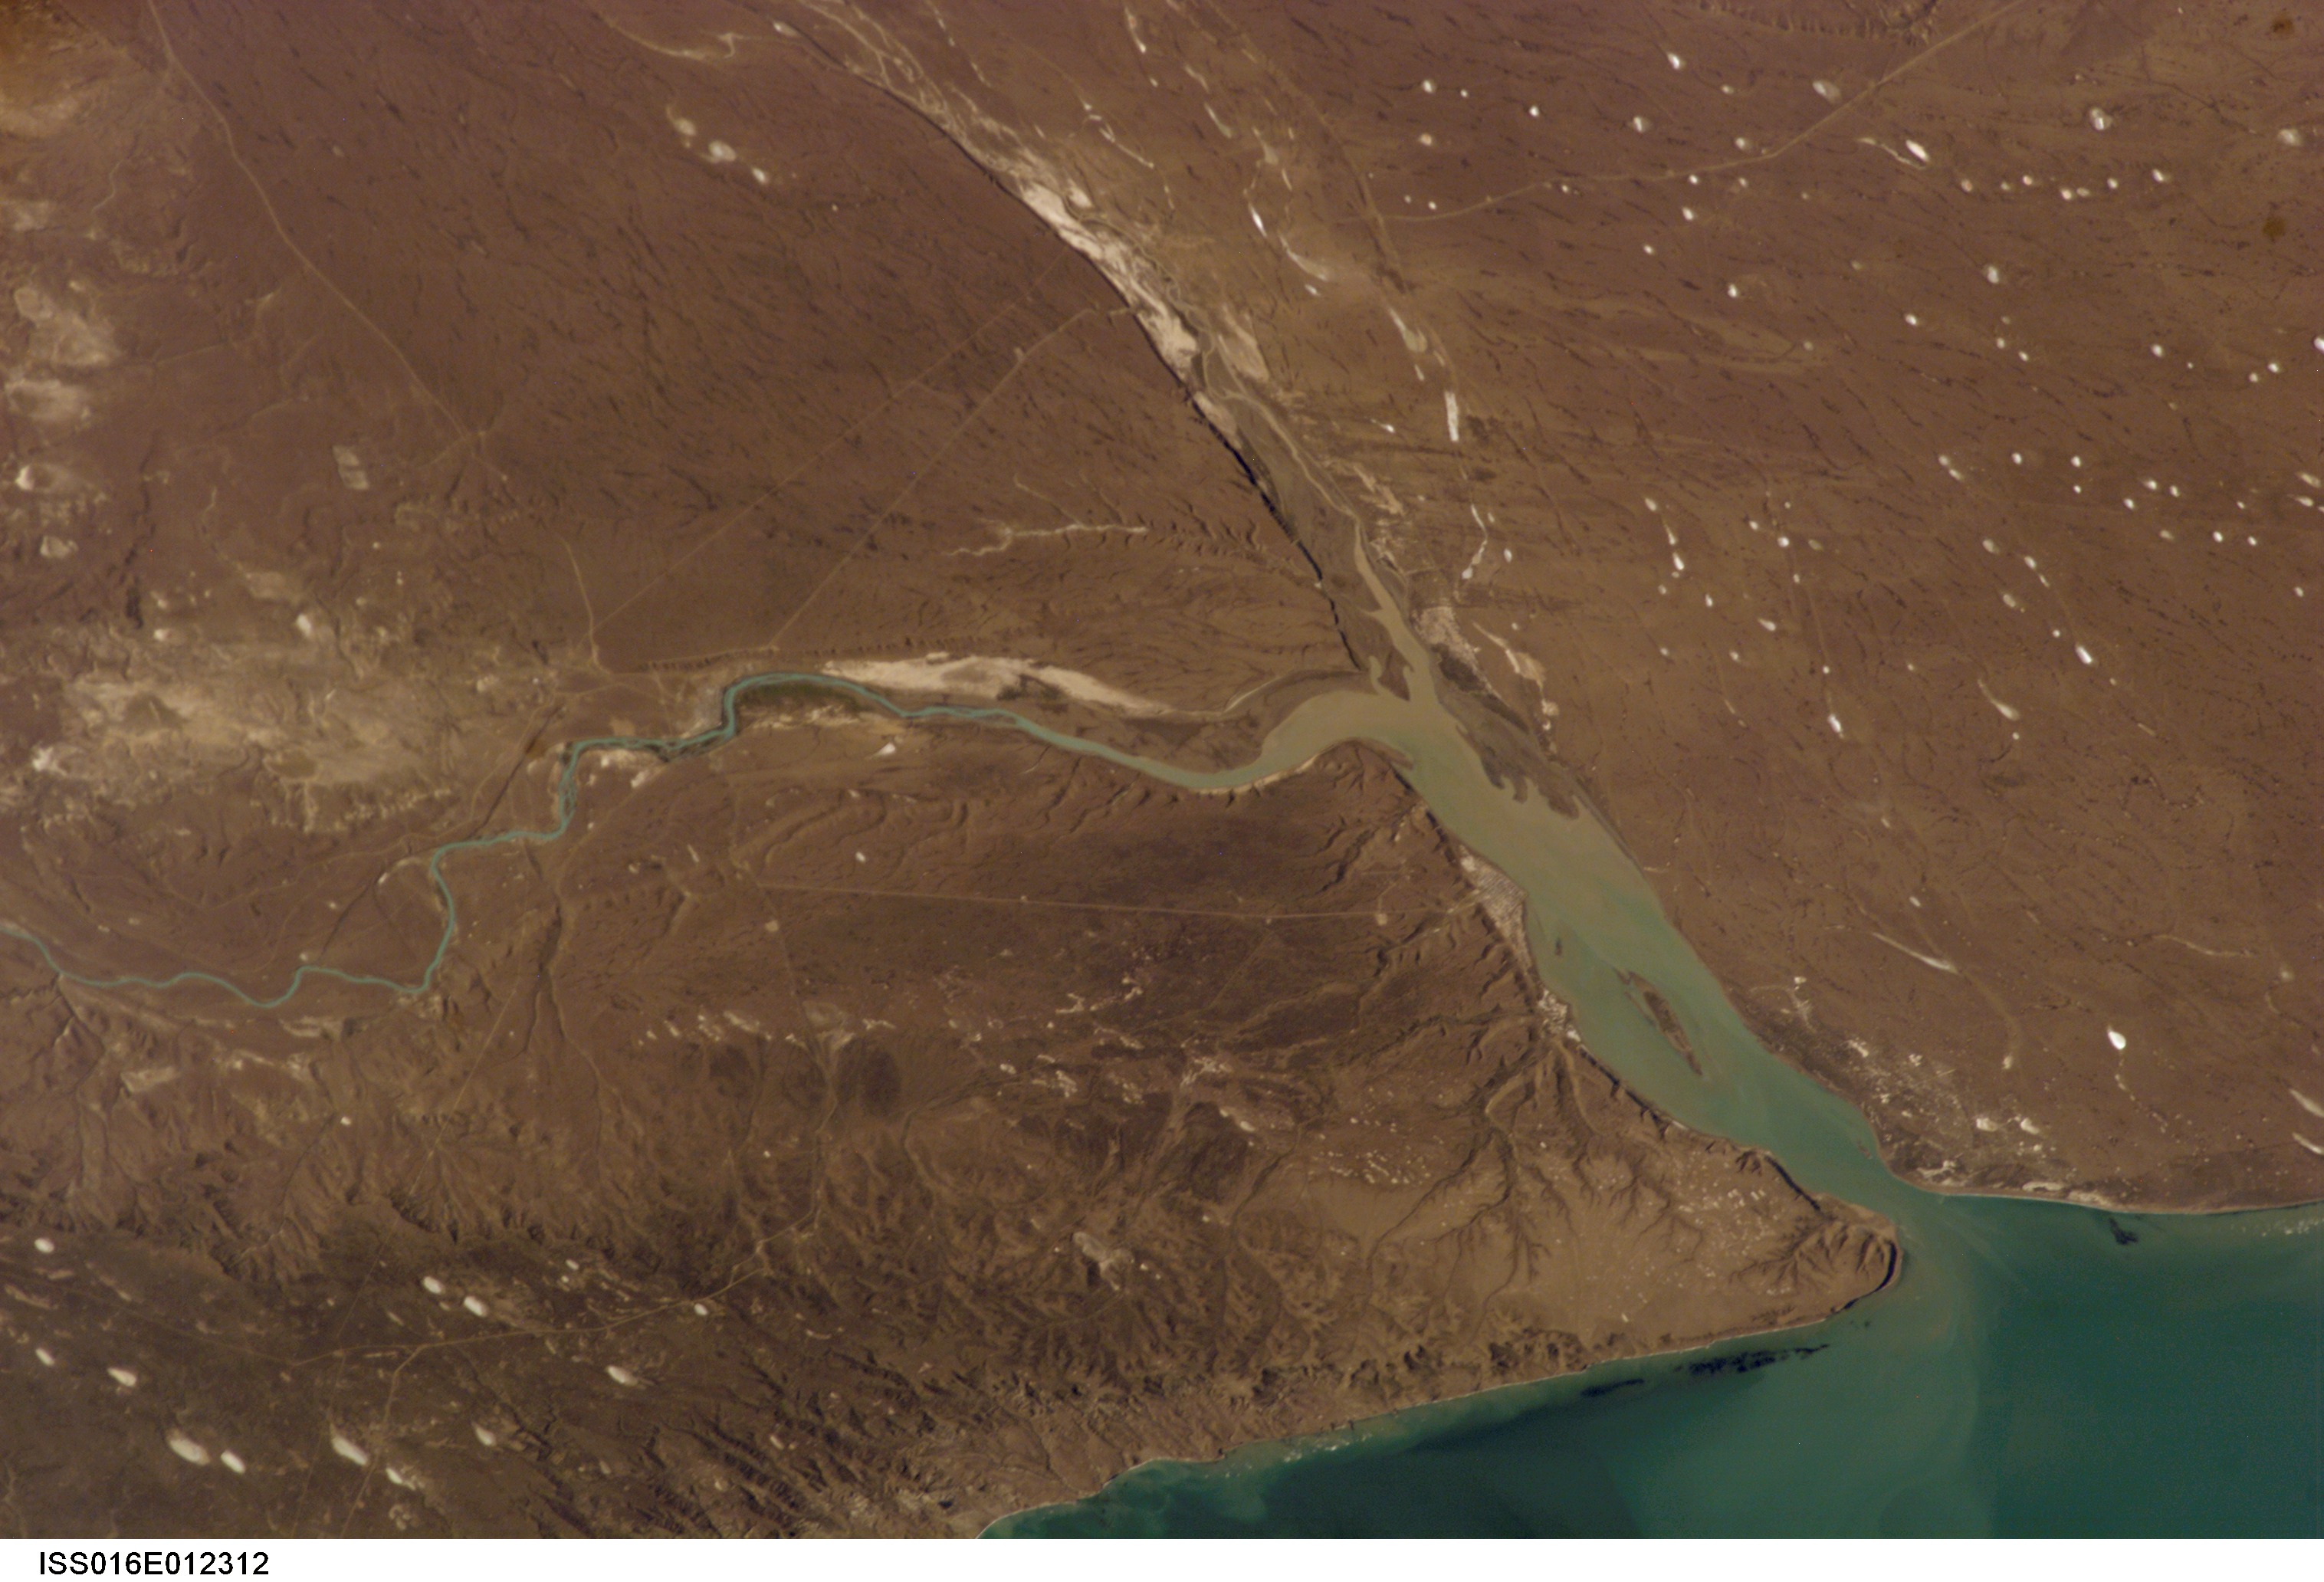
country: ARGENTINA
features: SANTA CRUZ, CHICO R., GRANDE B.
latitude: -50.0
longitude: -68.5
